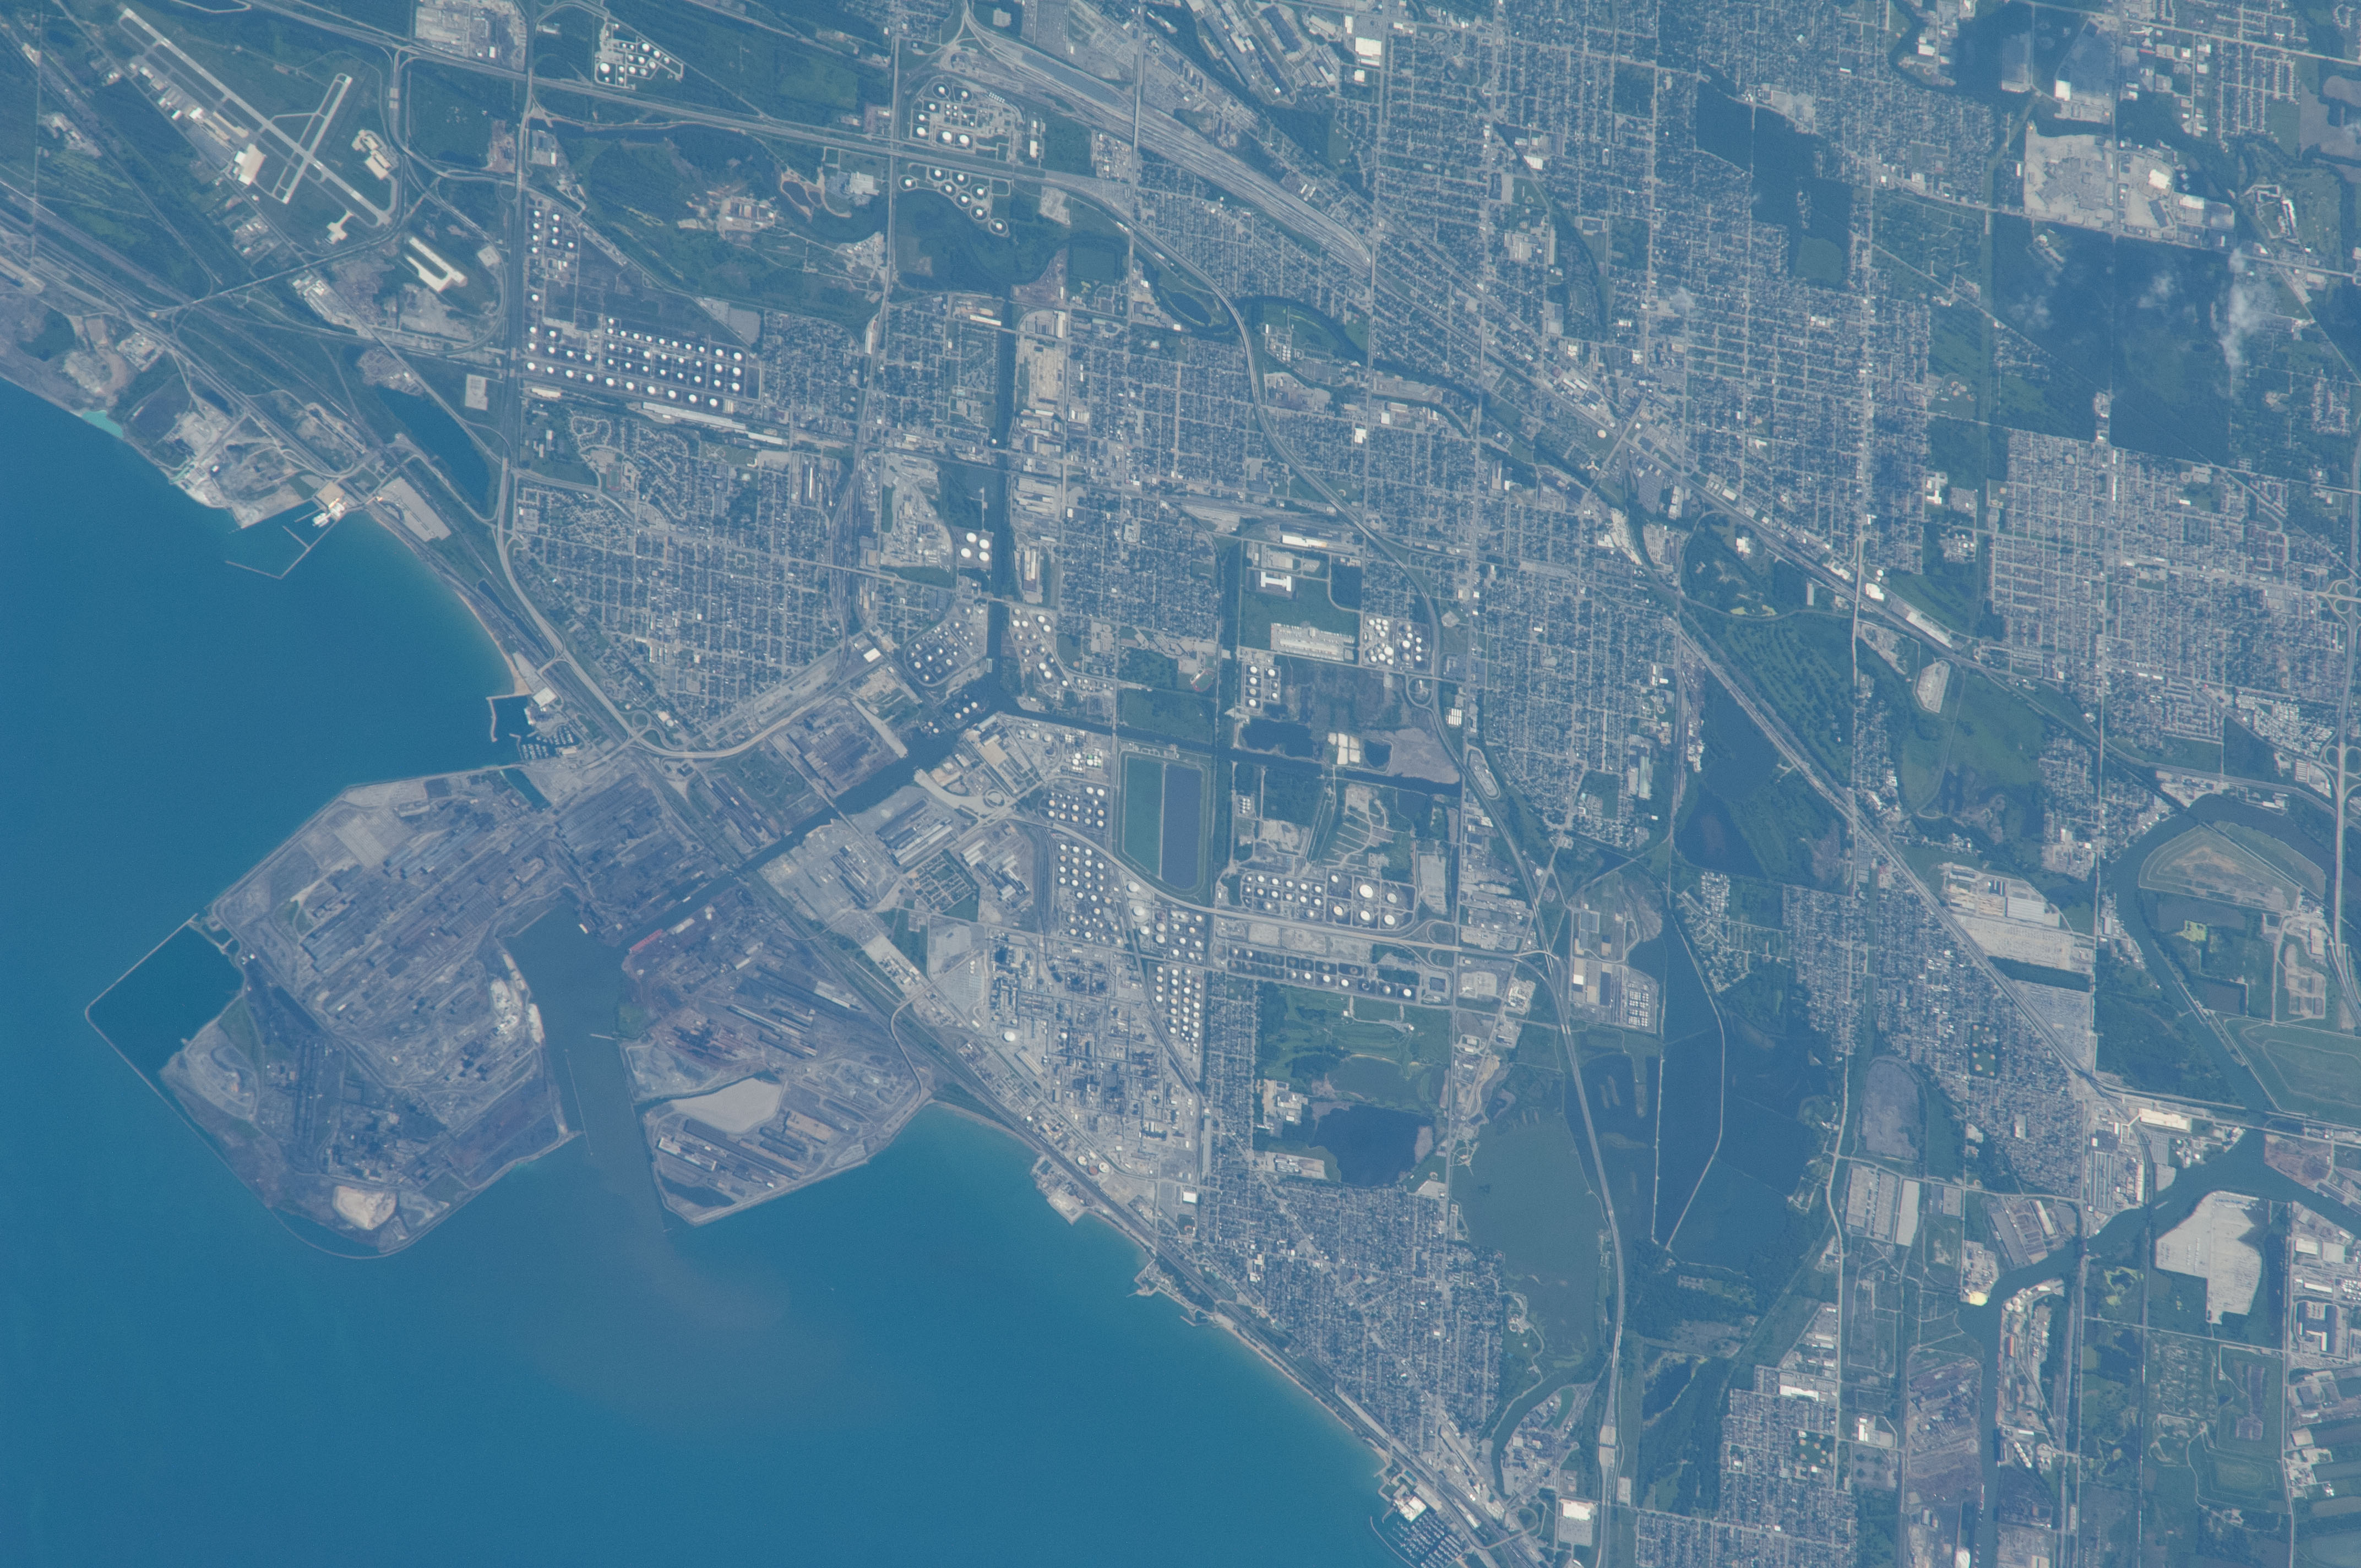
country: USA-INDIANA
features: WOLF L.,LAKE GEORGE CANAL,EAST CHICAGO,CALUMET RIVER,LK MICHIGAN,WEST OF THE GARY AIRPORT ON THE LAKE MICHIGAN COASE,OIL REFINERY,IL,CY. EAST CHICAGO. L MICHIGAN,CY. GARY,WHITING,EAST CHICAGO PORT,GARY,INDIANA HARBOR,L. MICHIGAN,2815 INDIANAPOLIS BLVD,INDIANA ILLINOIS BORDER,CITY,WOLF LAKE,LAKE GEORGE,POWDER HORN L.,CHICAGO,WILLIAM W. POWERS STATE PRK,LAKE,BP WHITING REFINERY,EAST CHICAGO INDIANA,CENTER POINT IS JUST WEST OF EAST CHICAGO,UNITED STATES,INDIANA,EAST CHICAGO. CHICAGO,EAST CHICAGO CY.,L. GEORGE,INDIANA HARBOR CANAL,EAST CHICAGO ILLINOIS,EAST CHICAGO C.,WOLF LAKE.,EGGERS GROVE,INDIANA HARBOUR,HEGEWISCH,GARY IN AIRPORT,INDIANA HARPAR,POWDER HORN LAKE,CY. EAST CHICAGO,STEEL MILLS,EAST VHICAGO,ARCELORMITTAL INDIANA HARBOR,CALUMET L.,ILLINOIS,L. GEORGE CAN.,INDIANA HARBOR WORKS STEEL MILL,ISPAT INLAND STEEL,GARY AIRPORT,GARY CHICAGO INT AIRPORT,GRAND CALUMET R.,INTIANA HARBOR CAN.,MARKTOWN HISTORIC DISTRICT,INDS.,LAKE MICHIGAN,E. CHICAGO,USA
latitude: 41.7
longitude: -87.5
